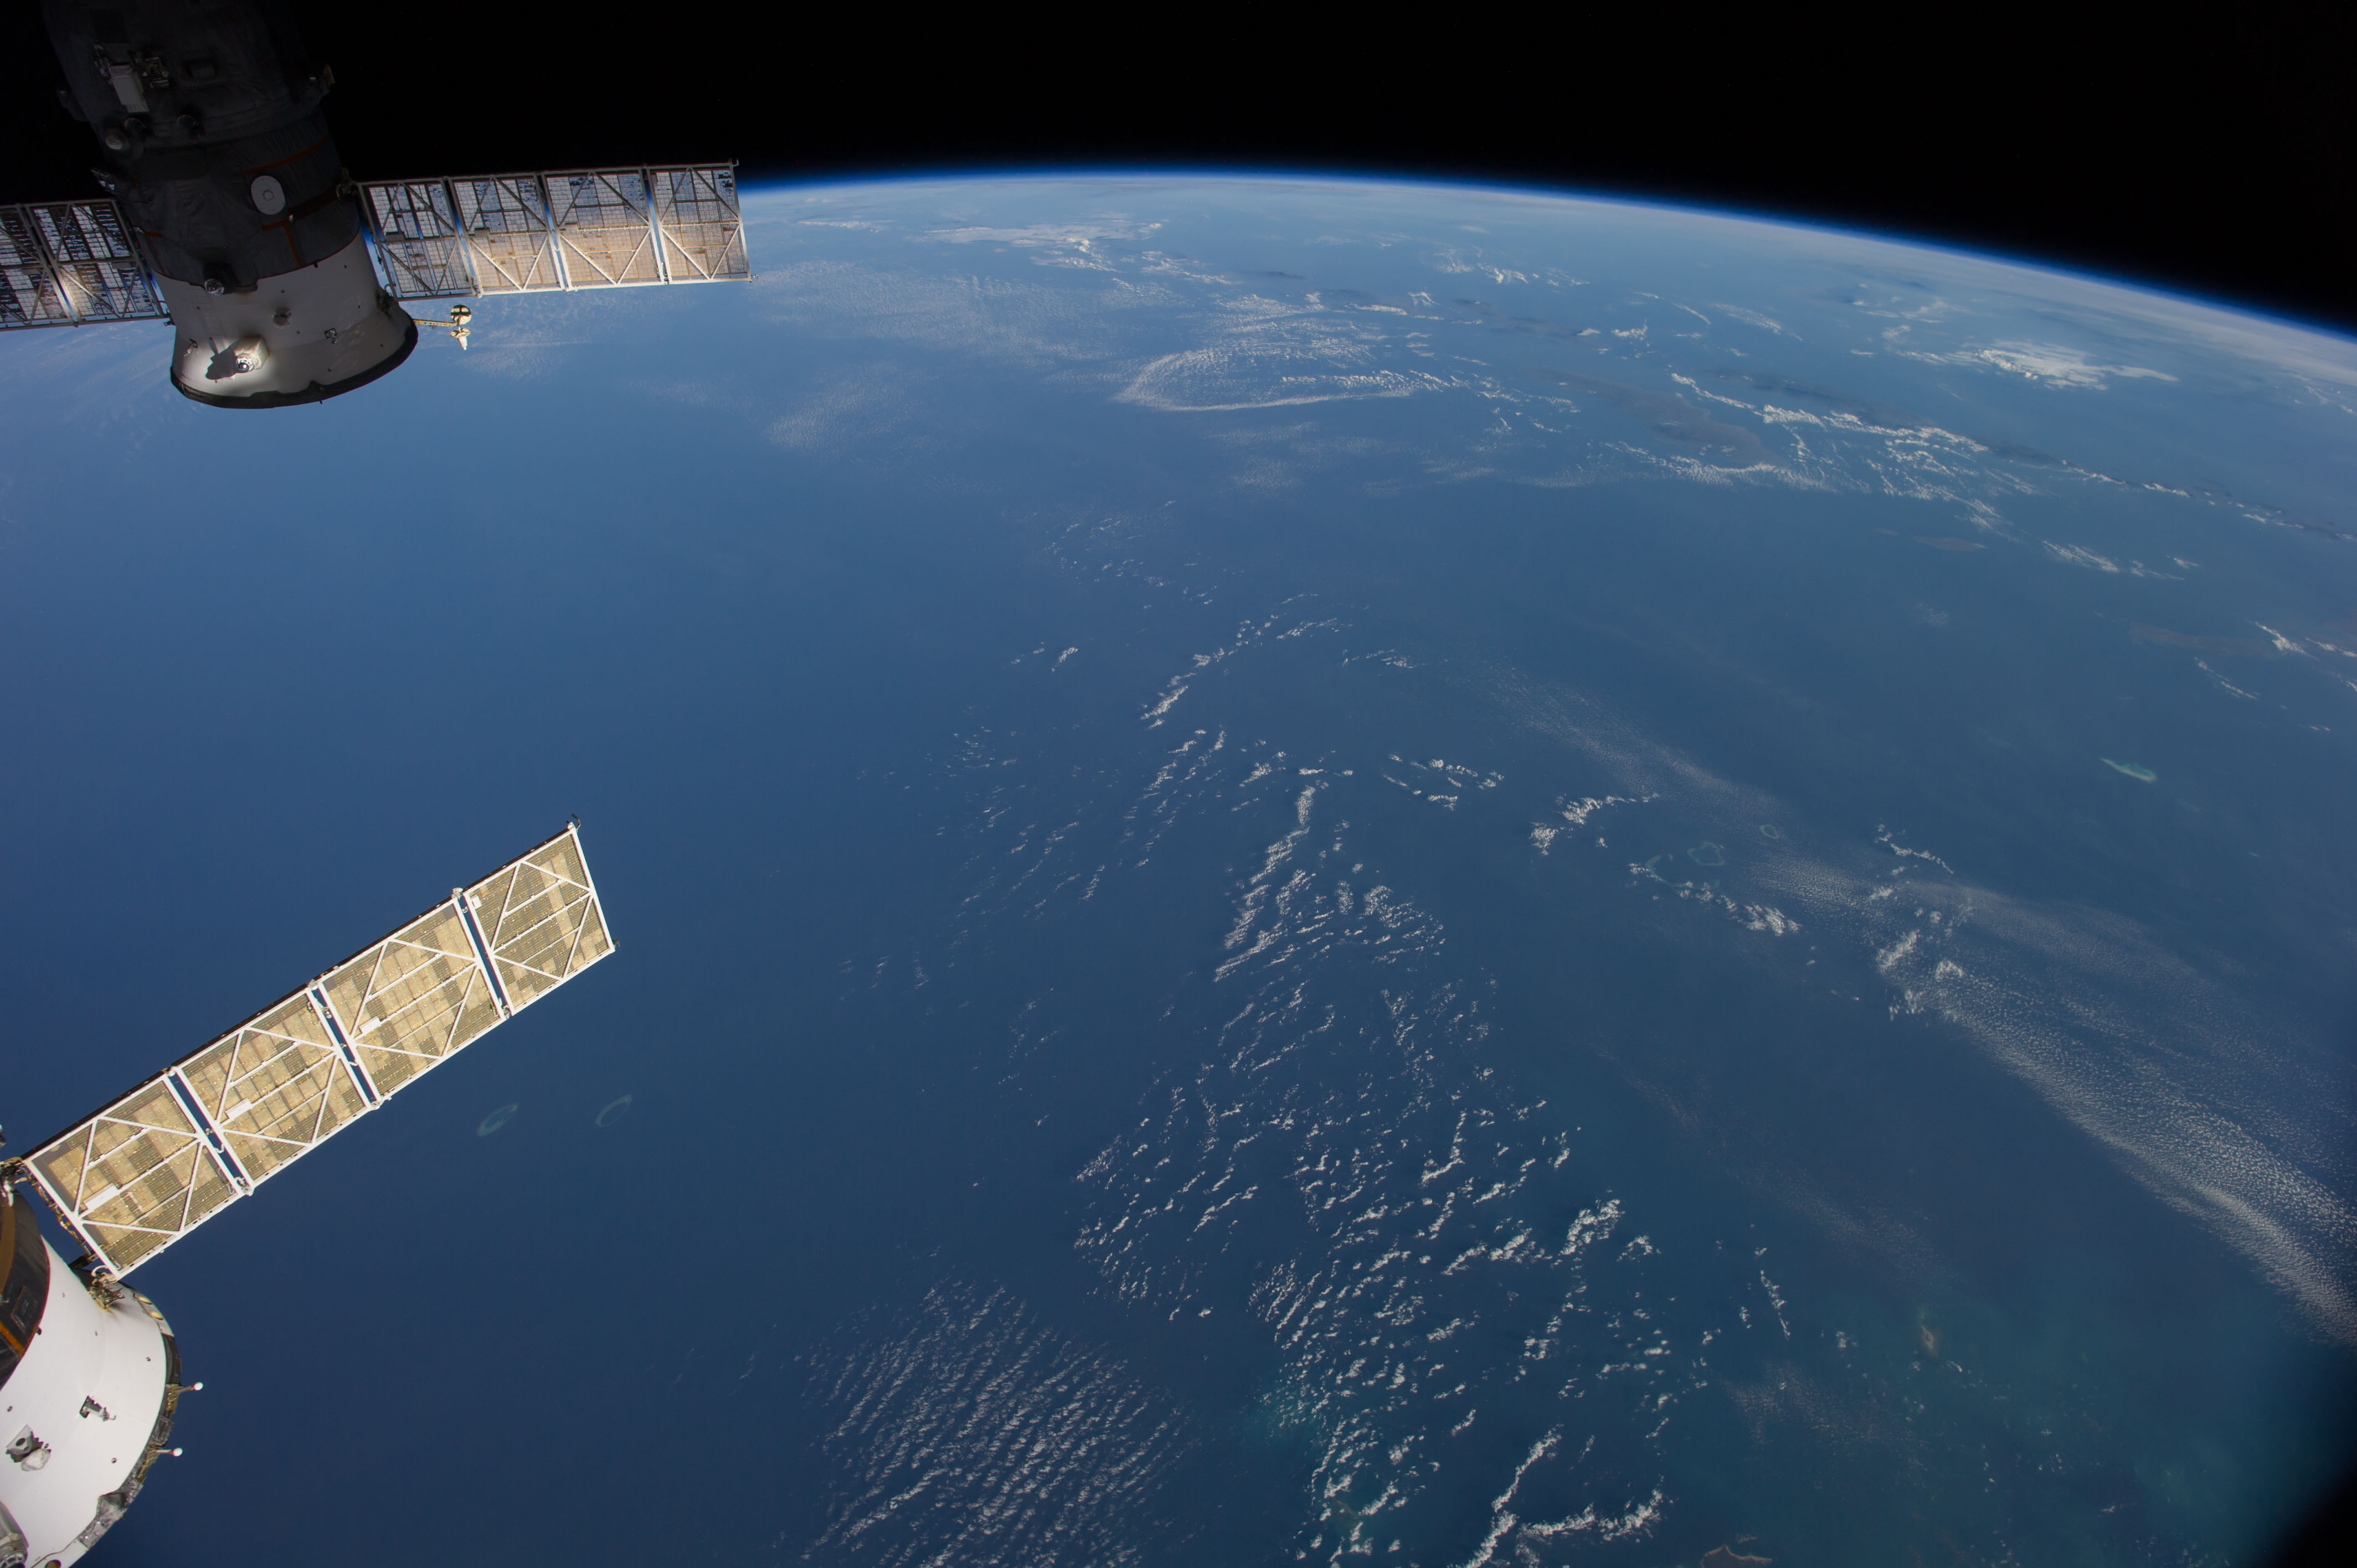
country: AUSTRALIA-WA
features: INDIAN O., JAVA S., BALI S., FLORES S., SAVU S., W. NUSA TENGGARA, E. NUSA TENGGARA, ATMOSPHERIC LIMB
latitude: -14.5
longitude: 119.5
